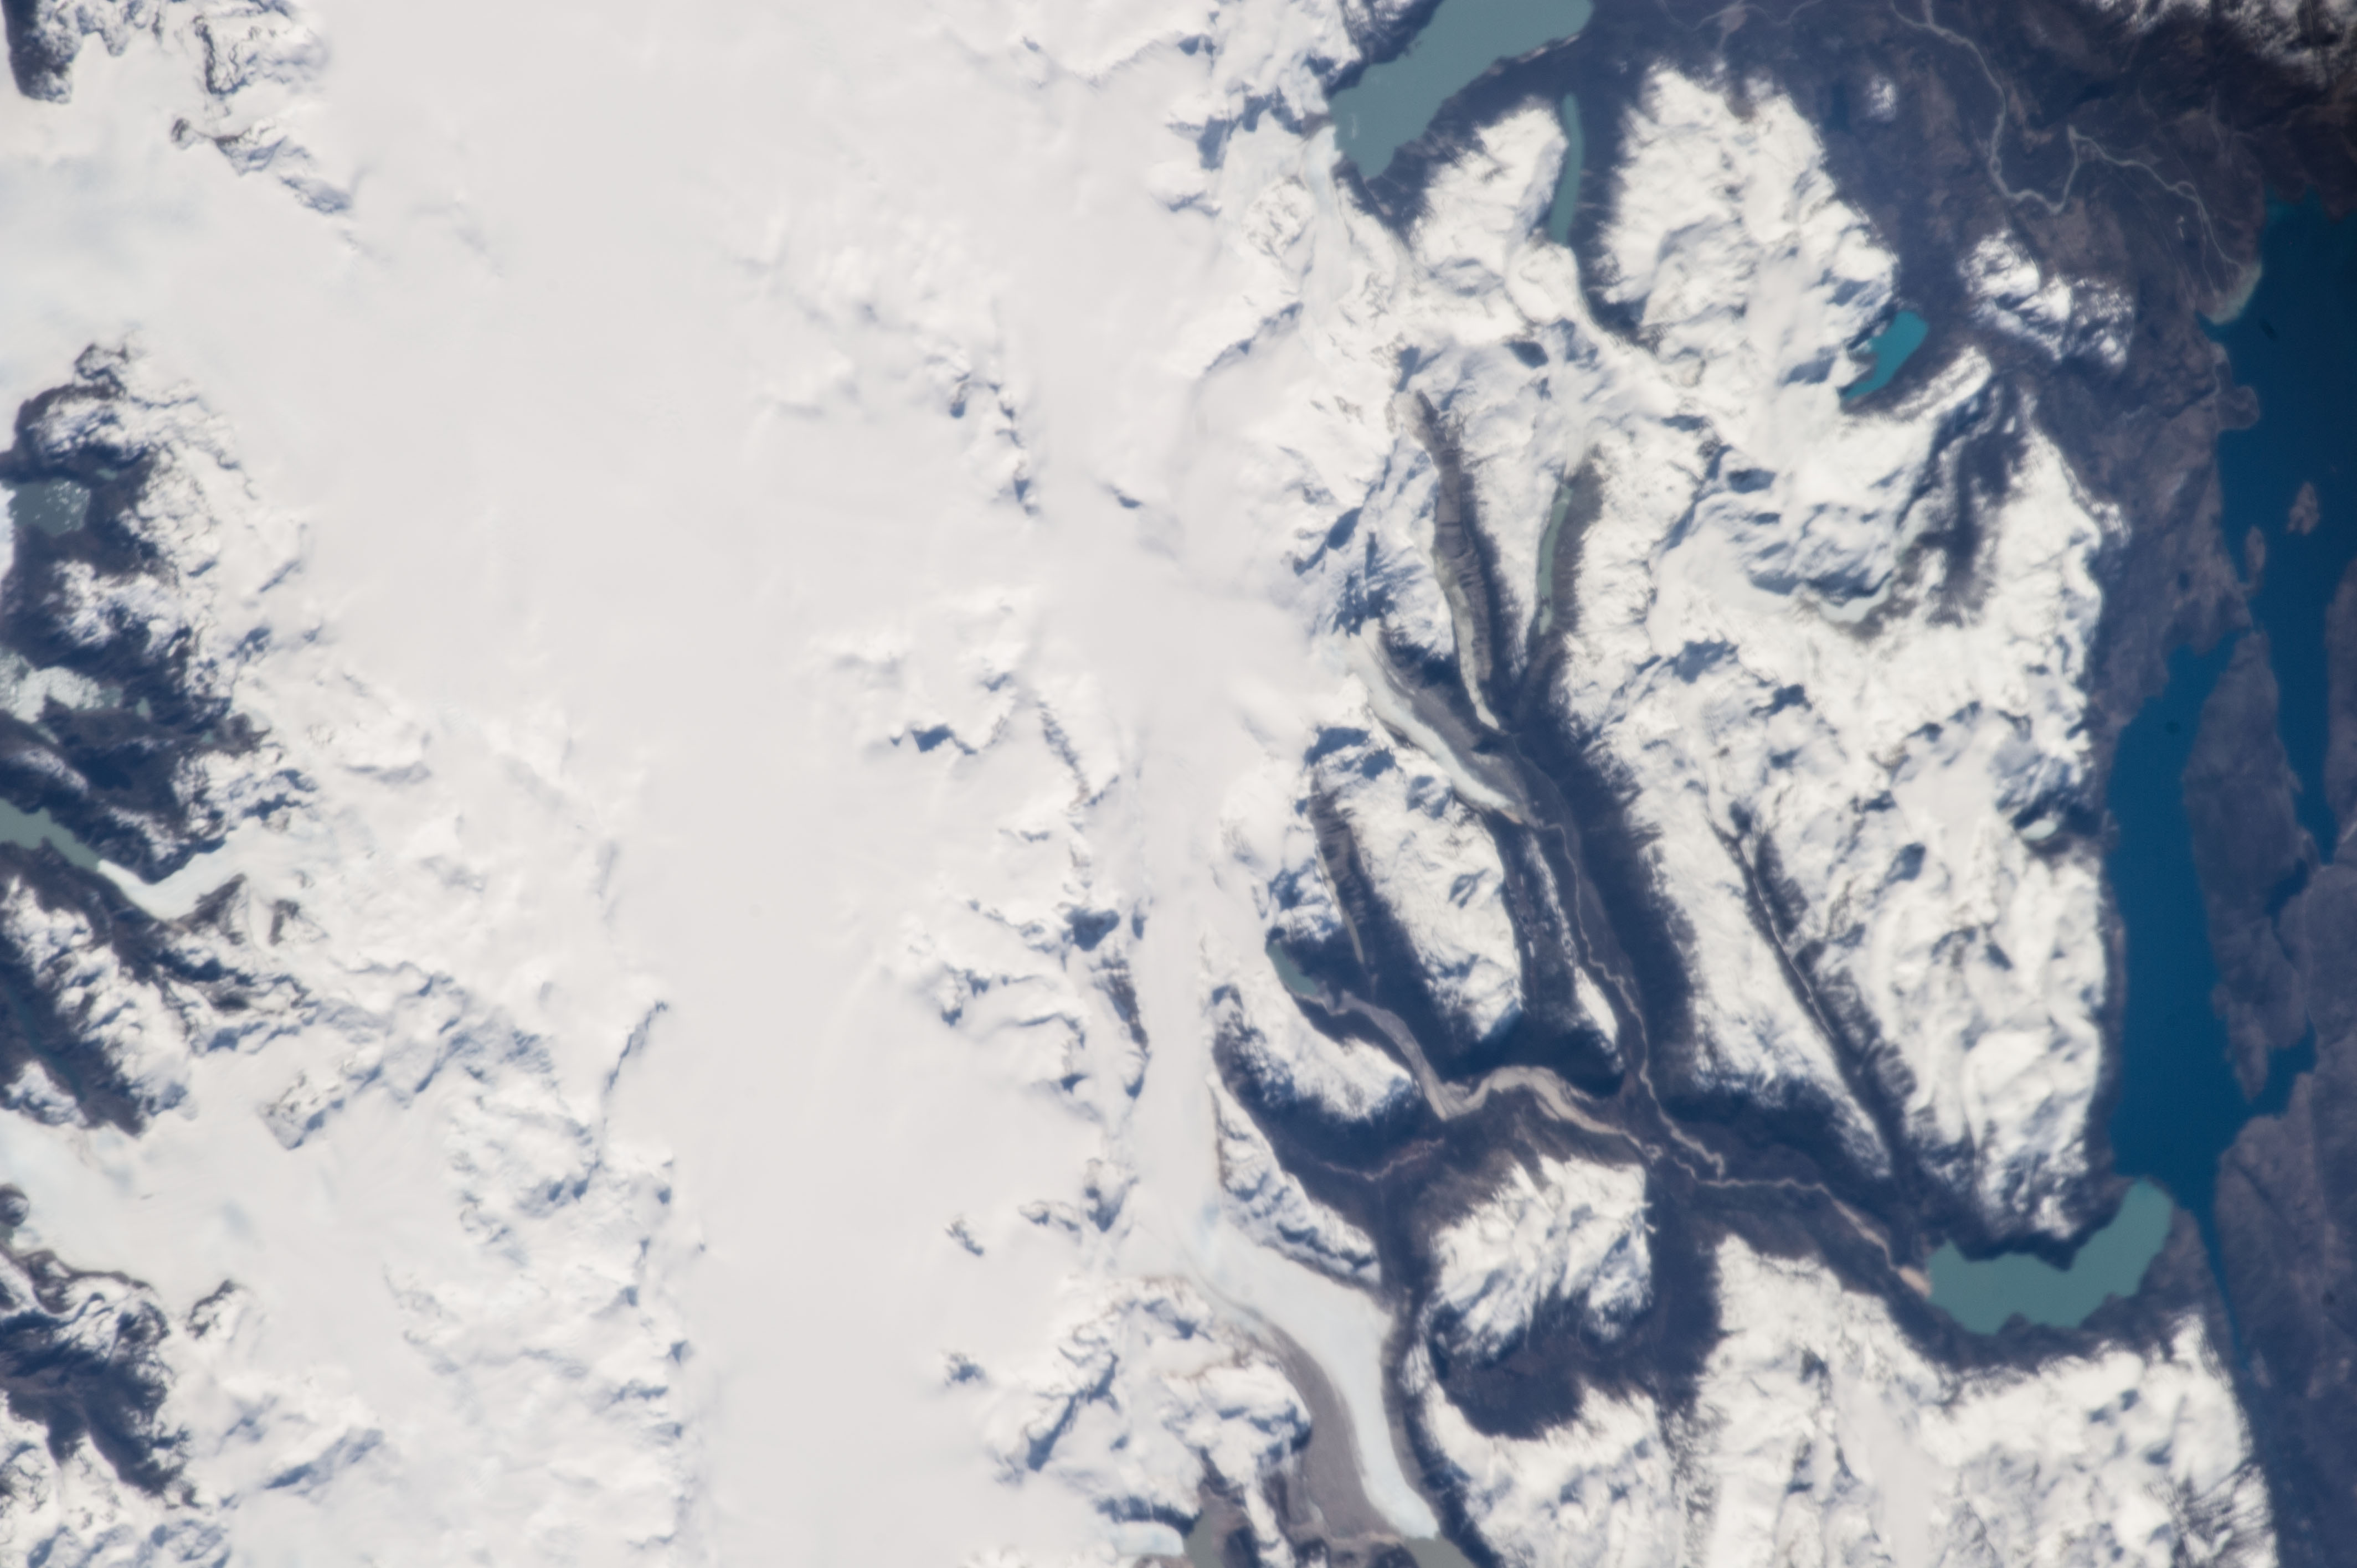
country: CHILE
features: SAN QUINTIN GLACIER, L. BERTRAND
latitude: -46.9
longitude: -73.2
